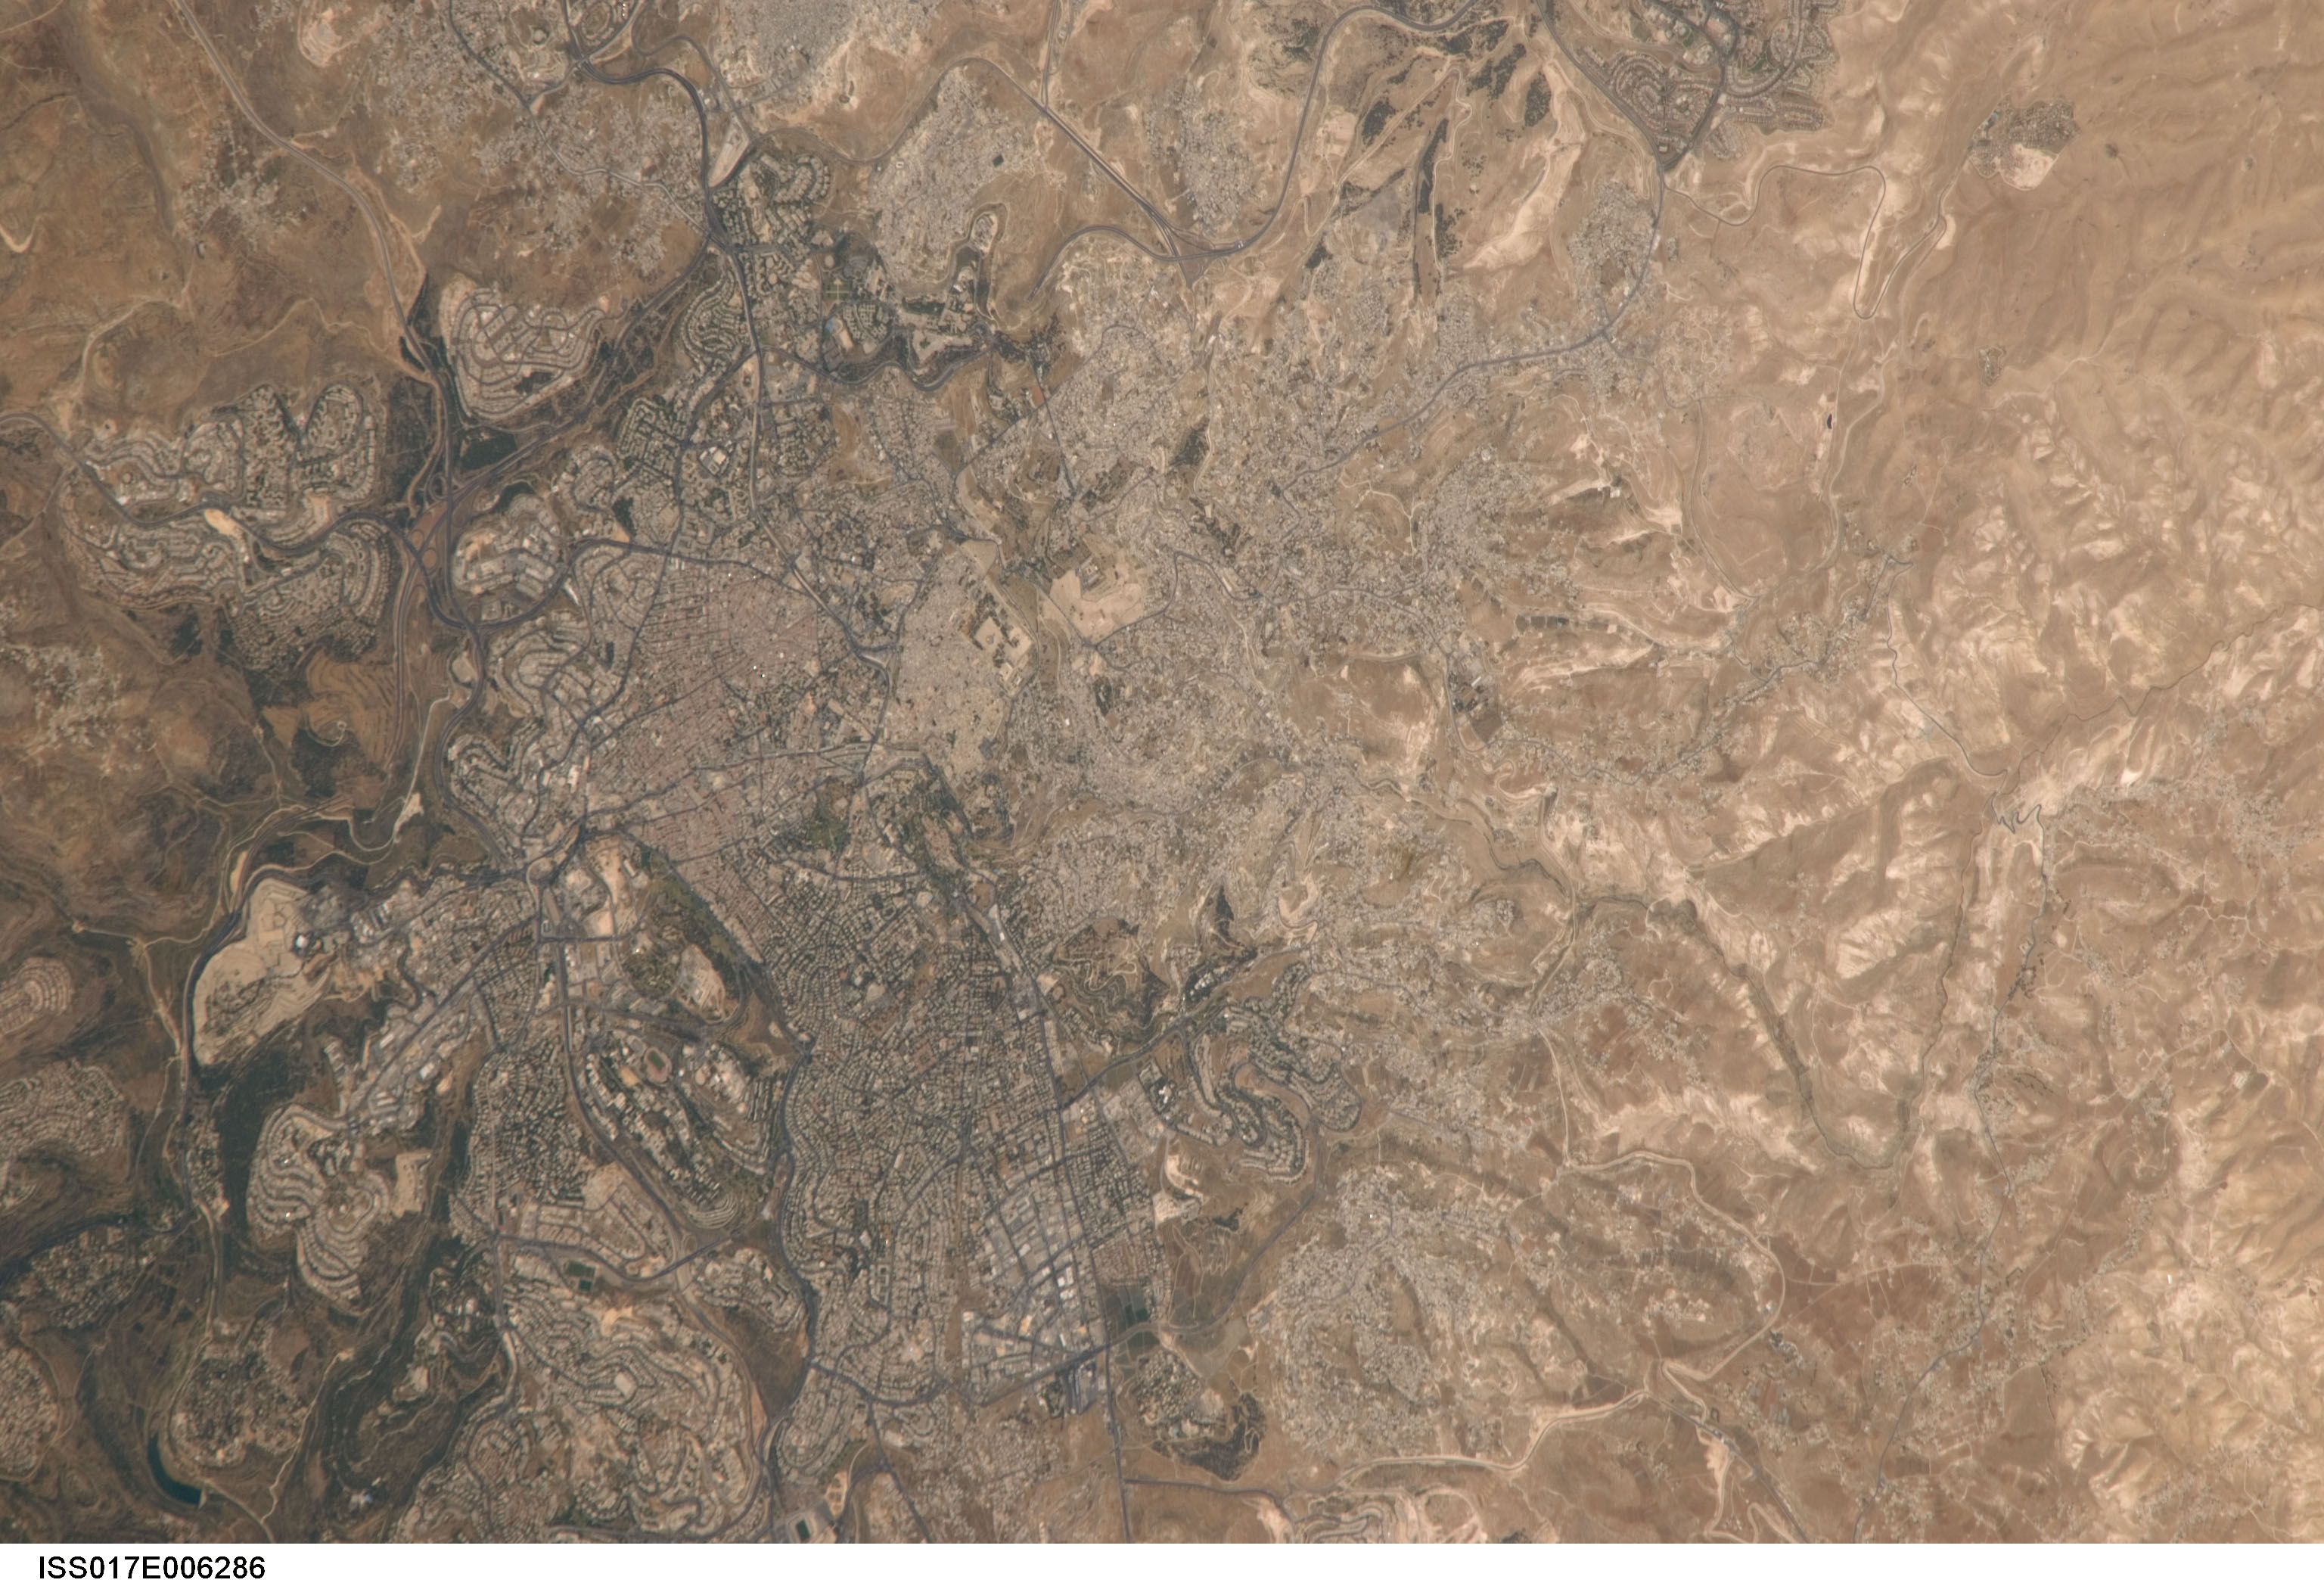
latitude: 31.8
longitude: 35.2
